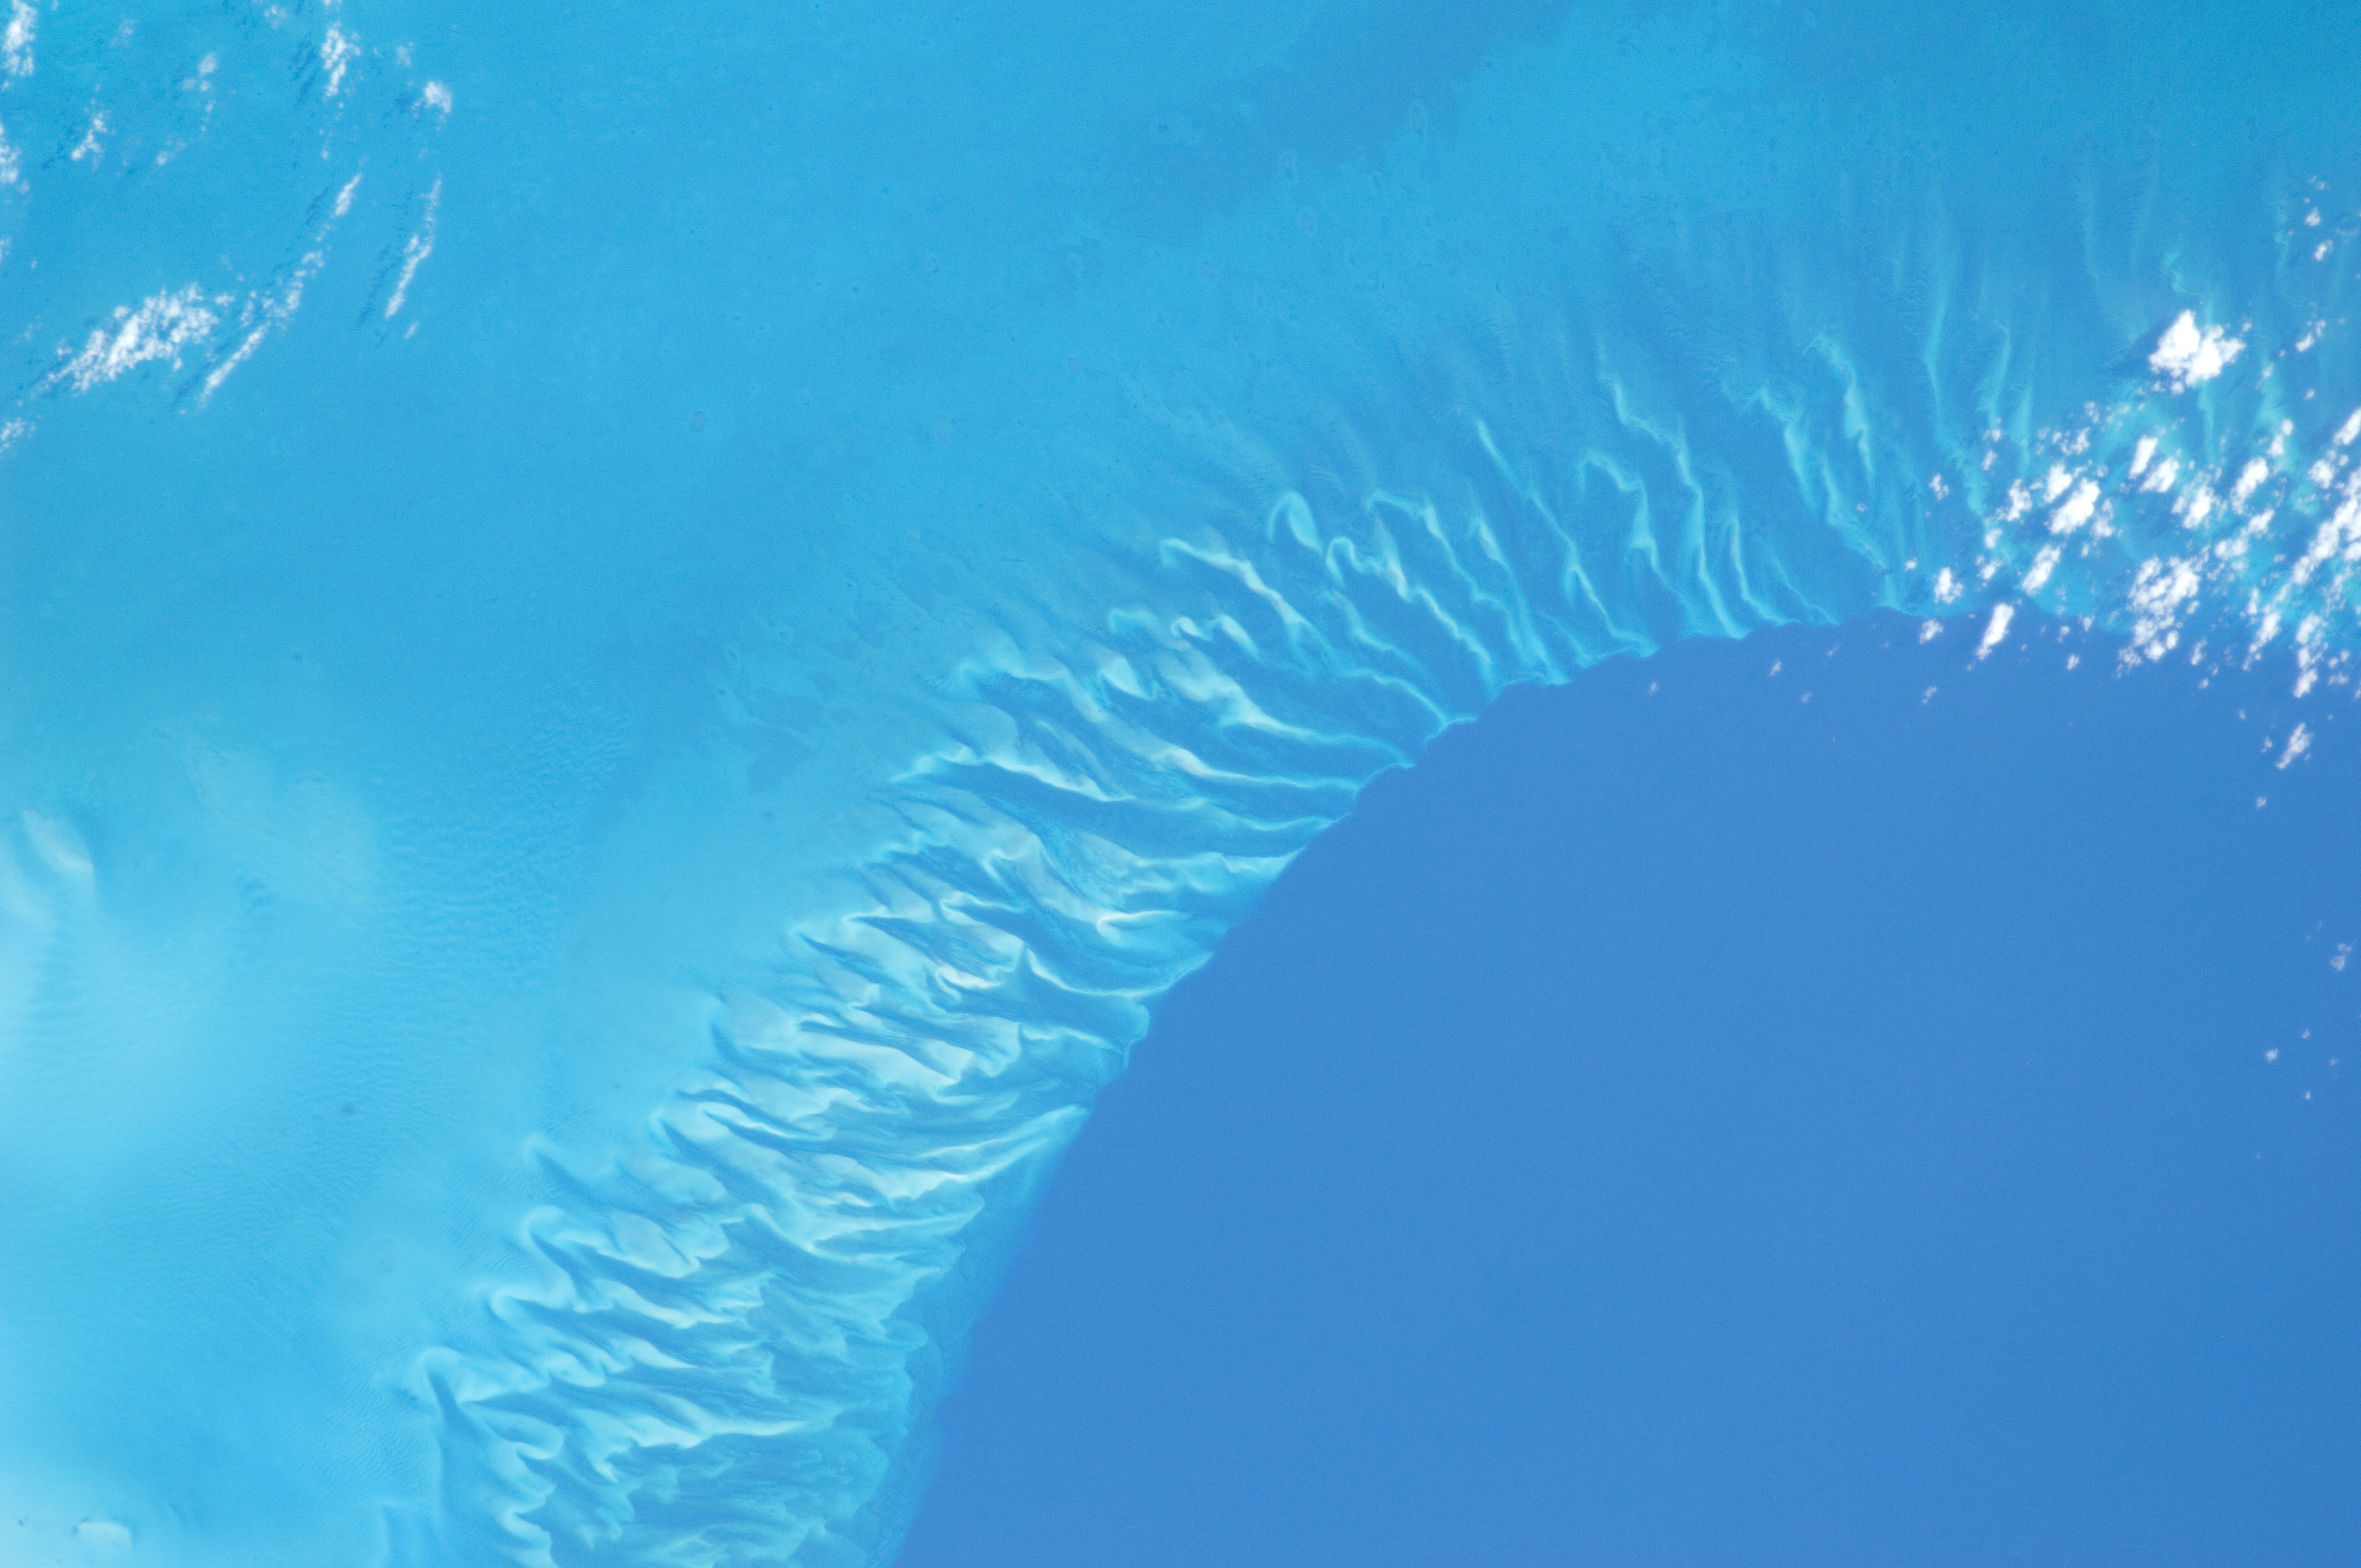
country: BAHAMAS
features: ATLANTIC O., REEFS, SHOALS, BIGHT OF ACKLINS
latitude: 22.4
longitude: -74.3
